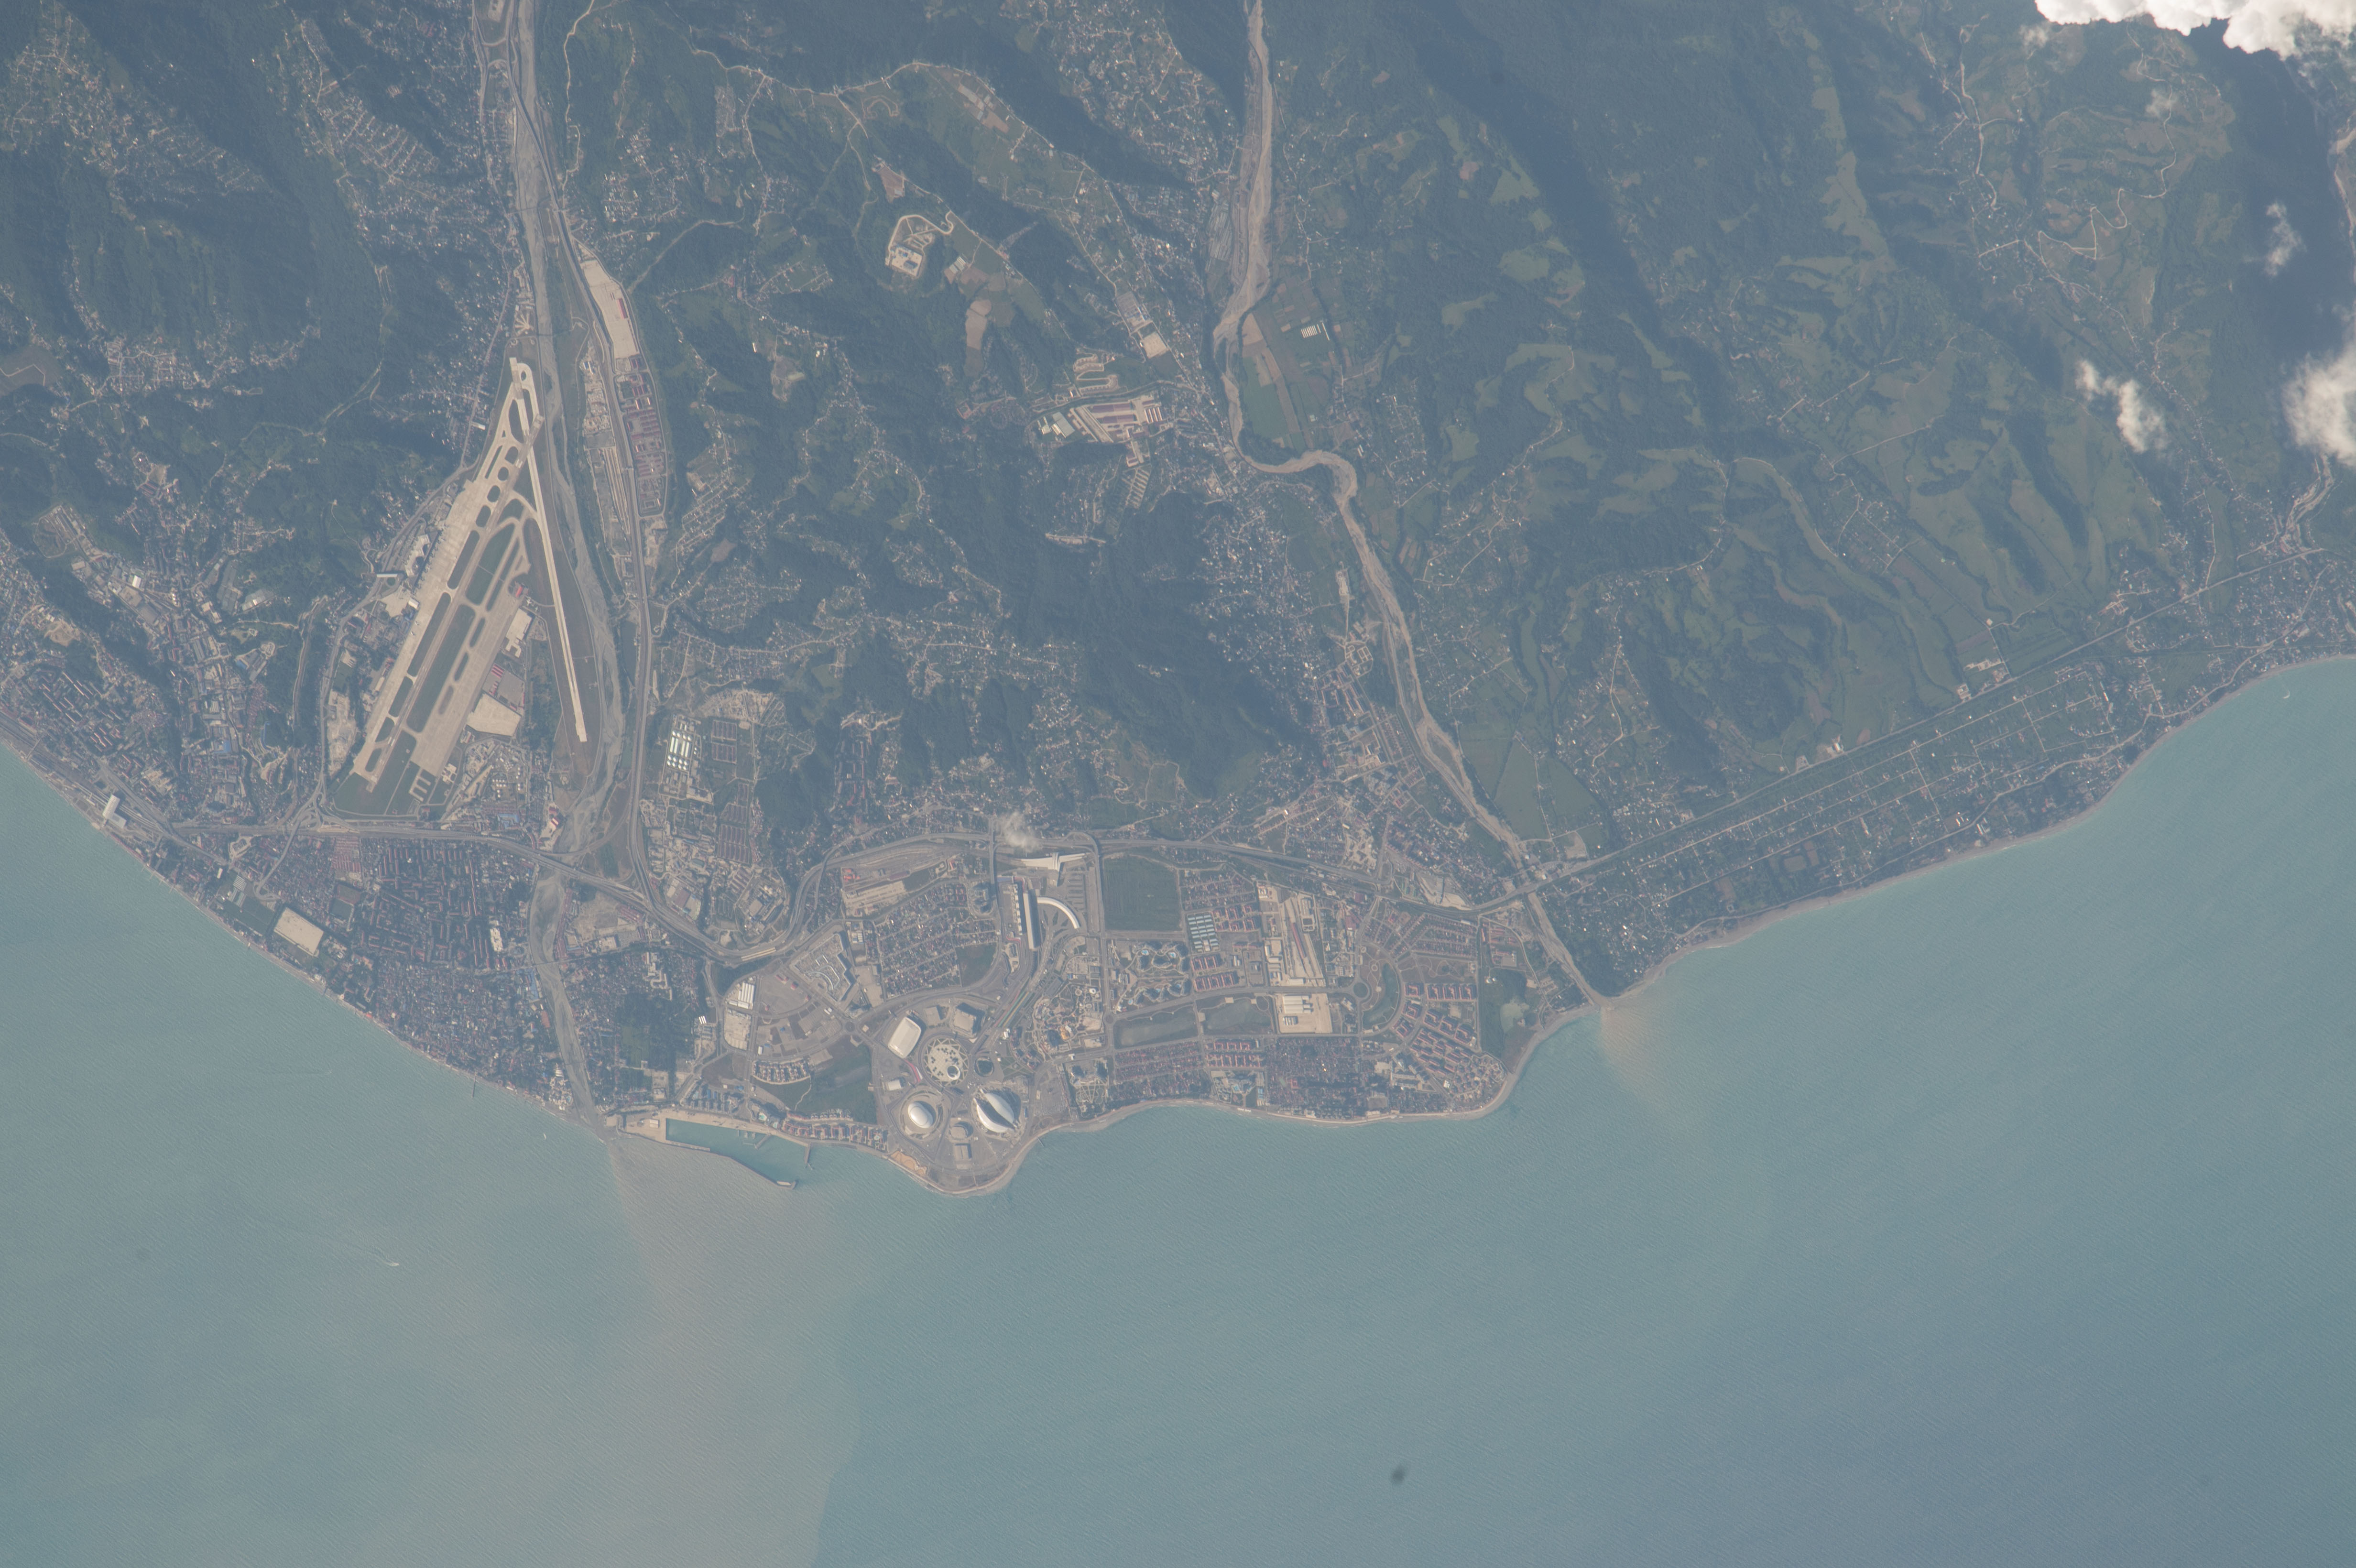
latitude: 43.4
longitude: 40.0
